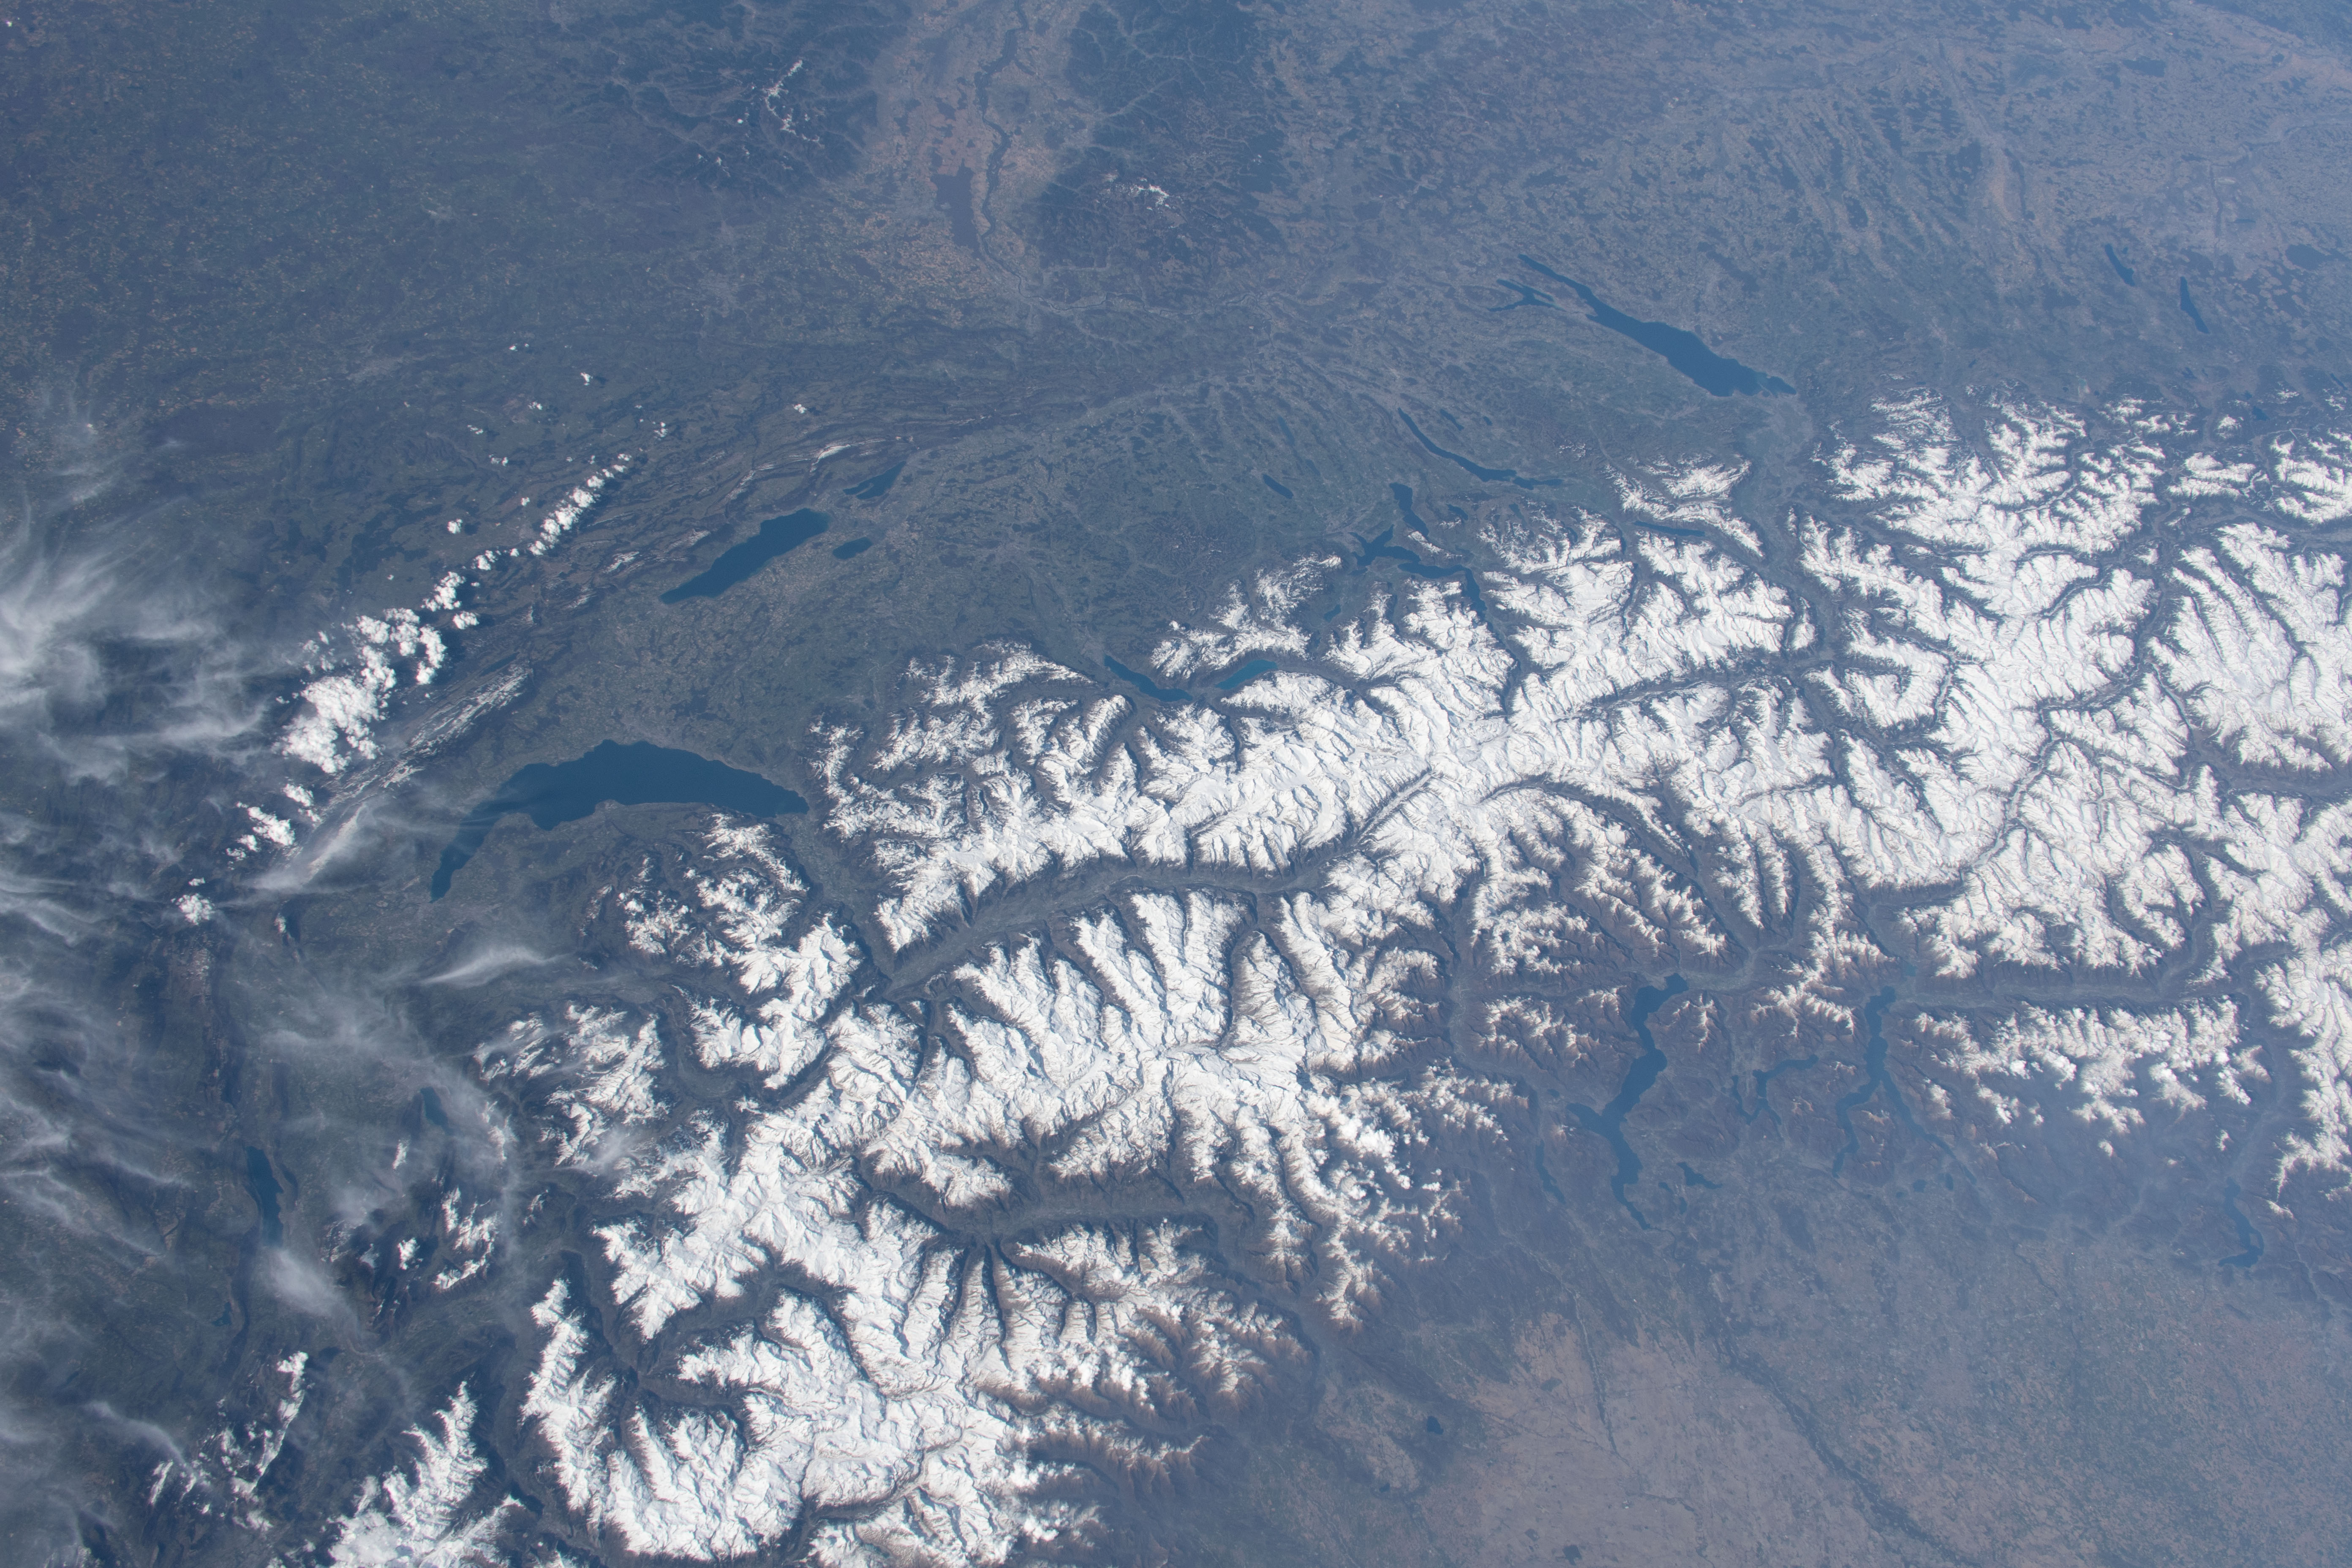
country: SWITZERLAND
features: SWITZERLAND CITY
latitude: 46.5
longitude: 8.0
